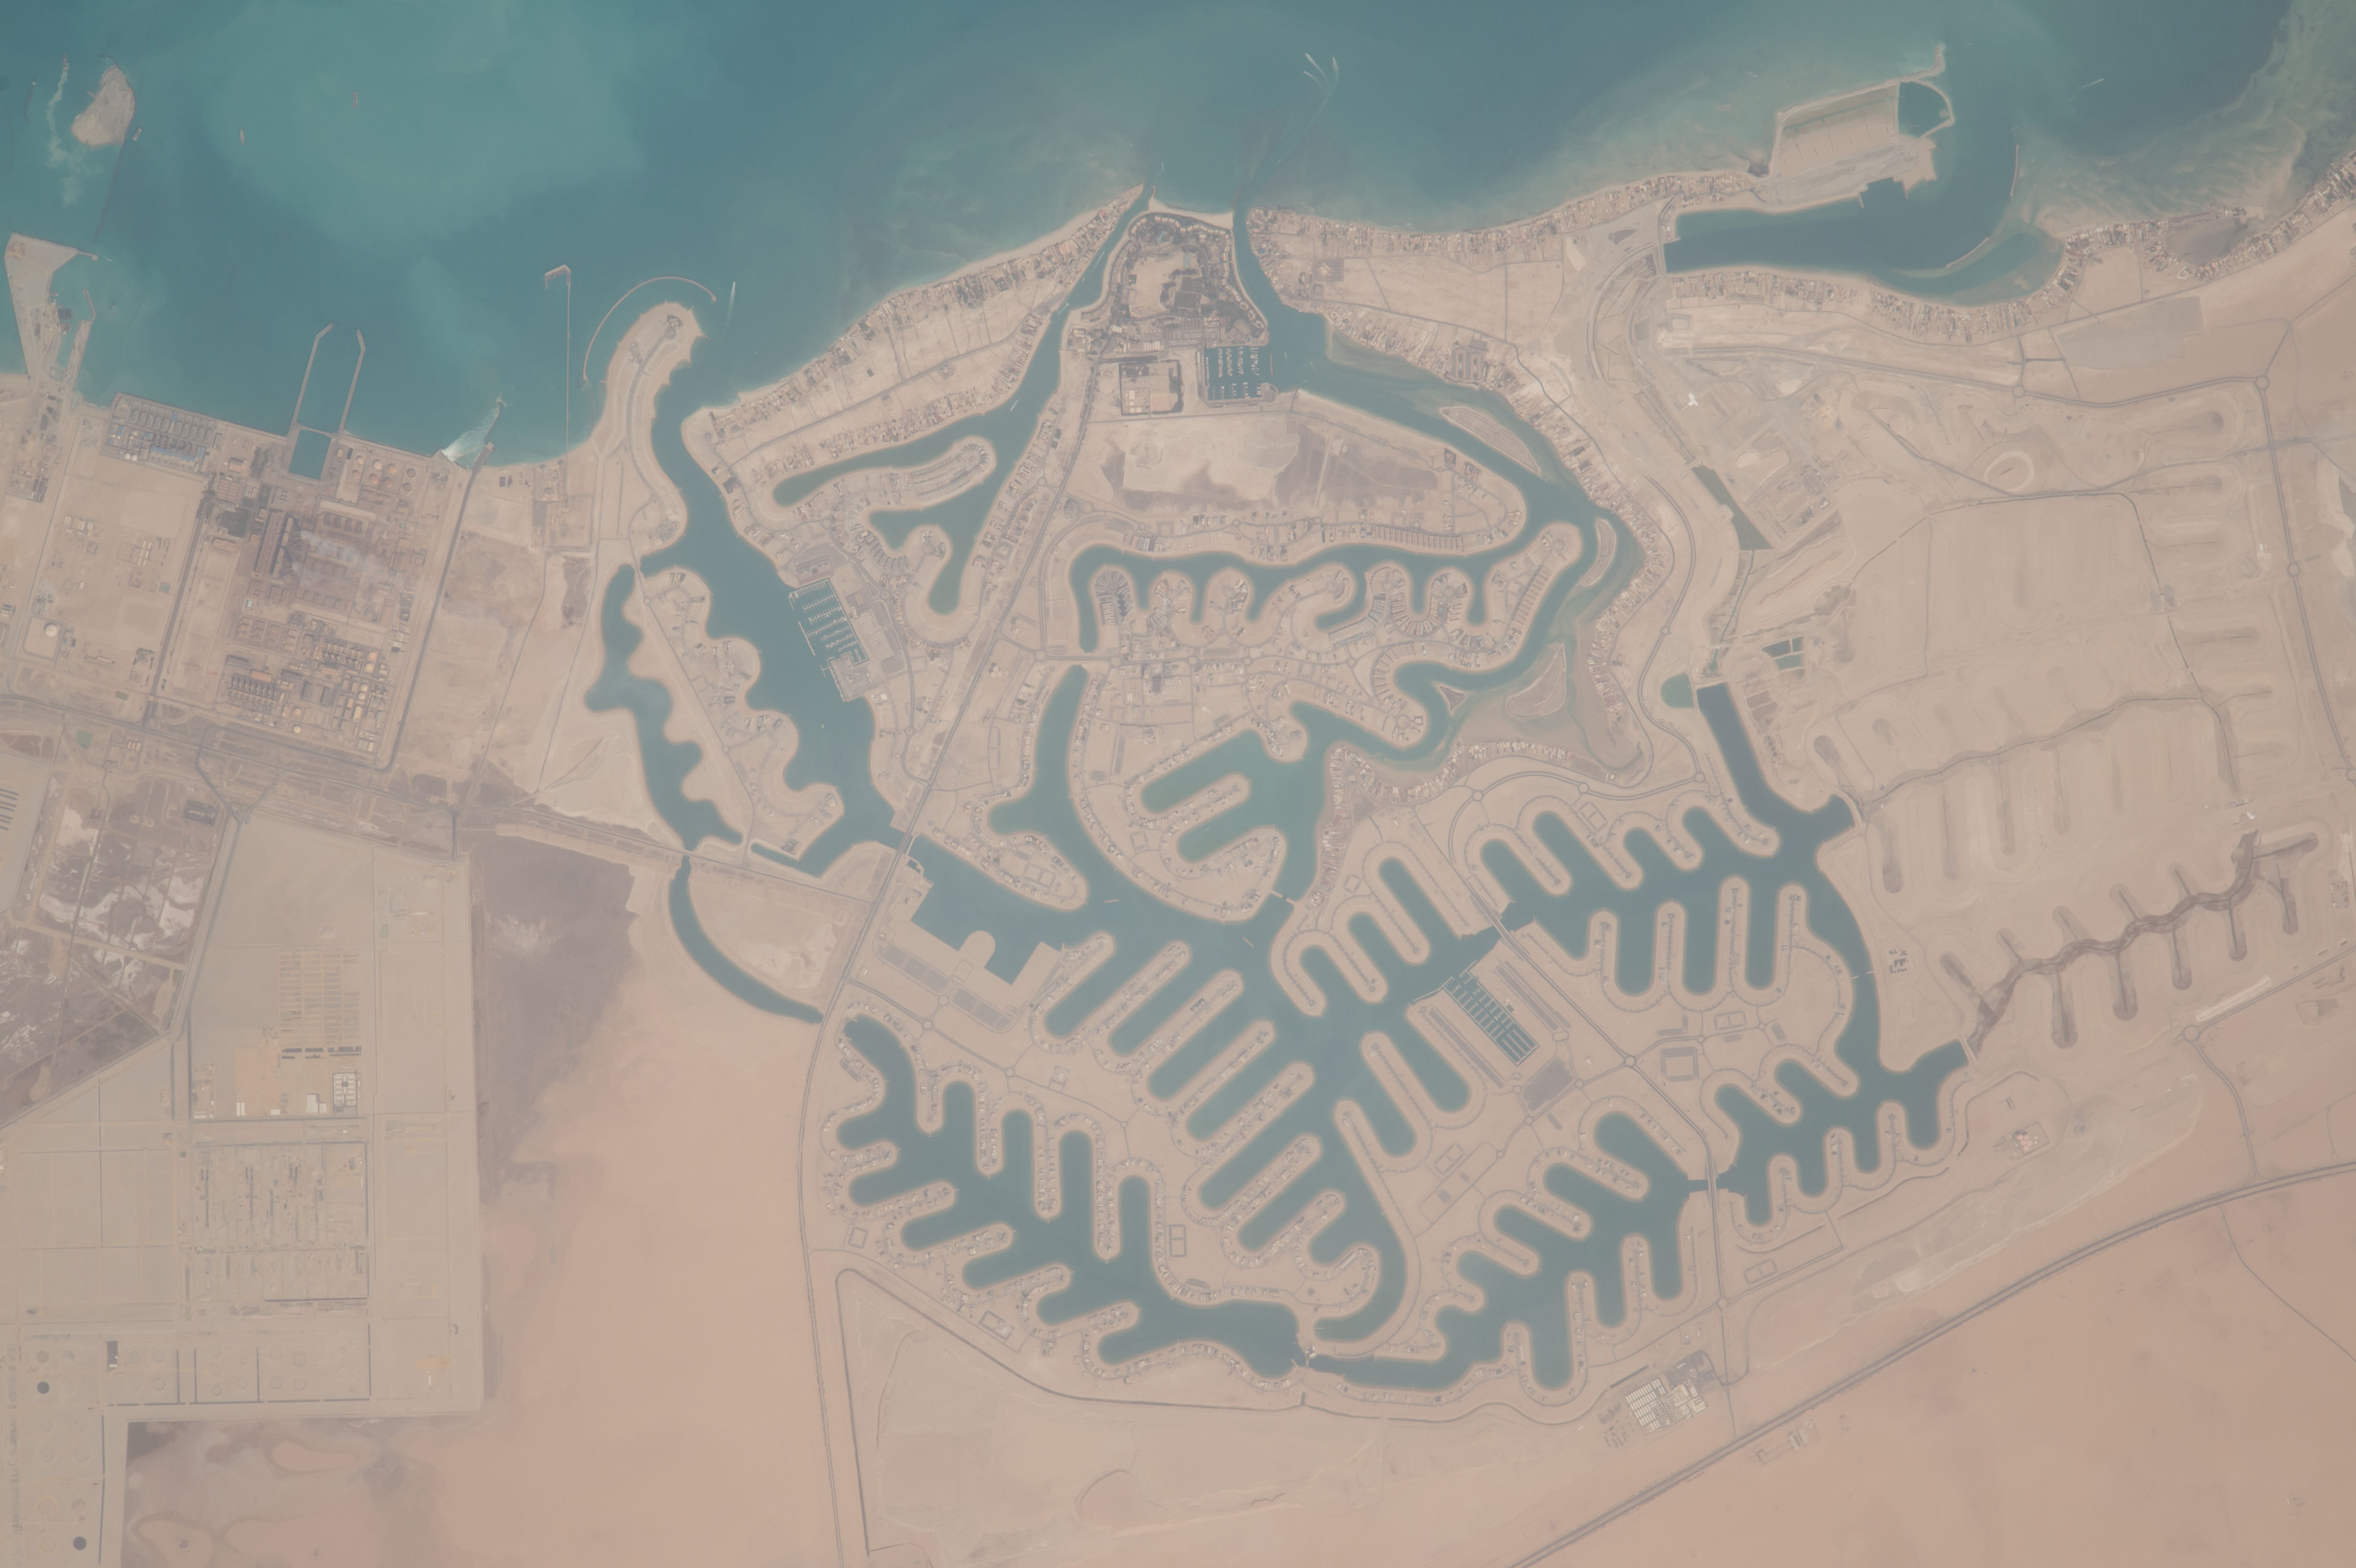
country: KUWAIT
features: AL HHIRAN, AL NUWAISEEB, MINA ALZOUR, AL ZOUR
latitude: 28.7
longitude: 48.4
